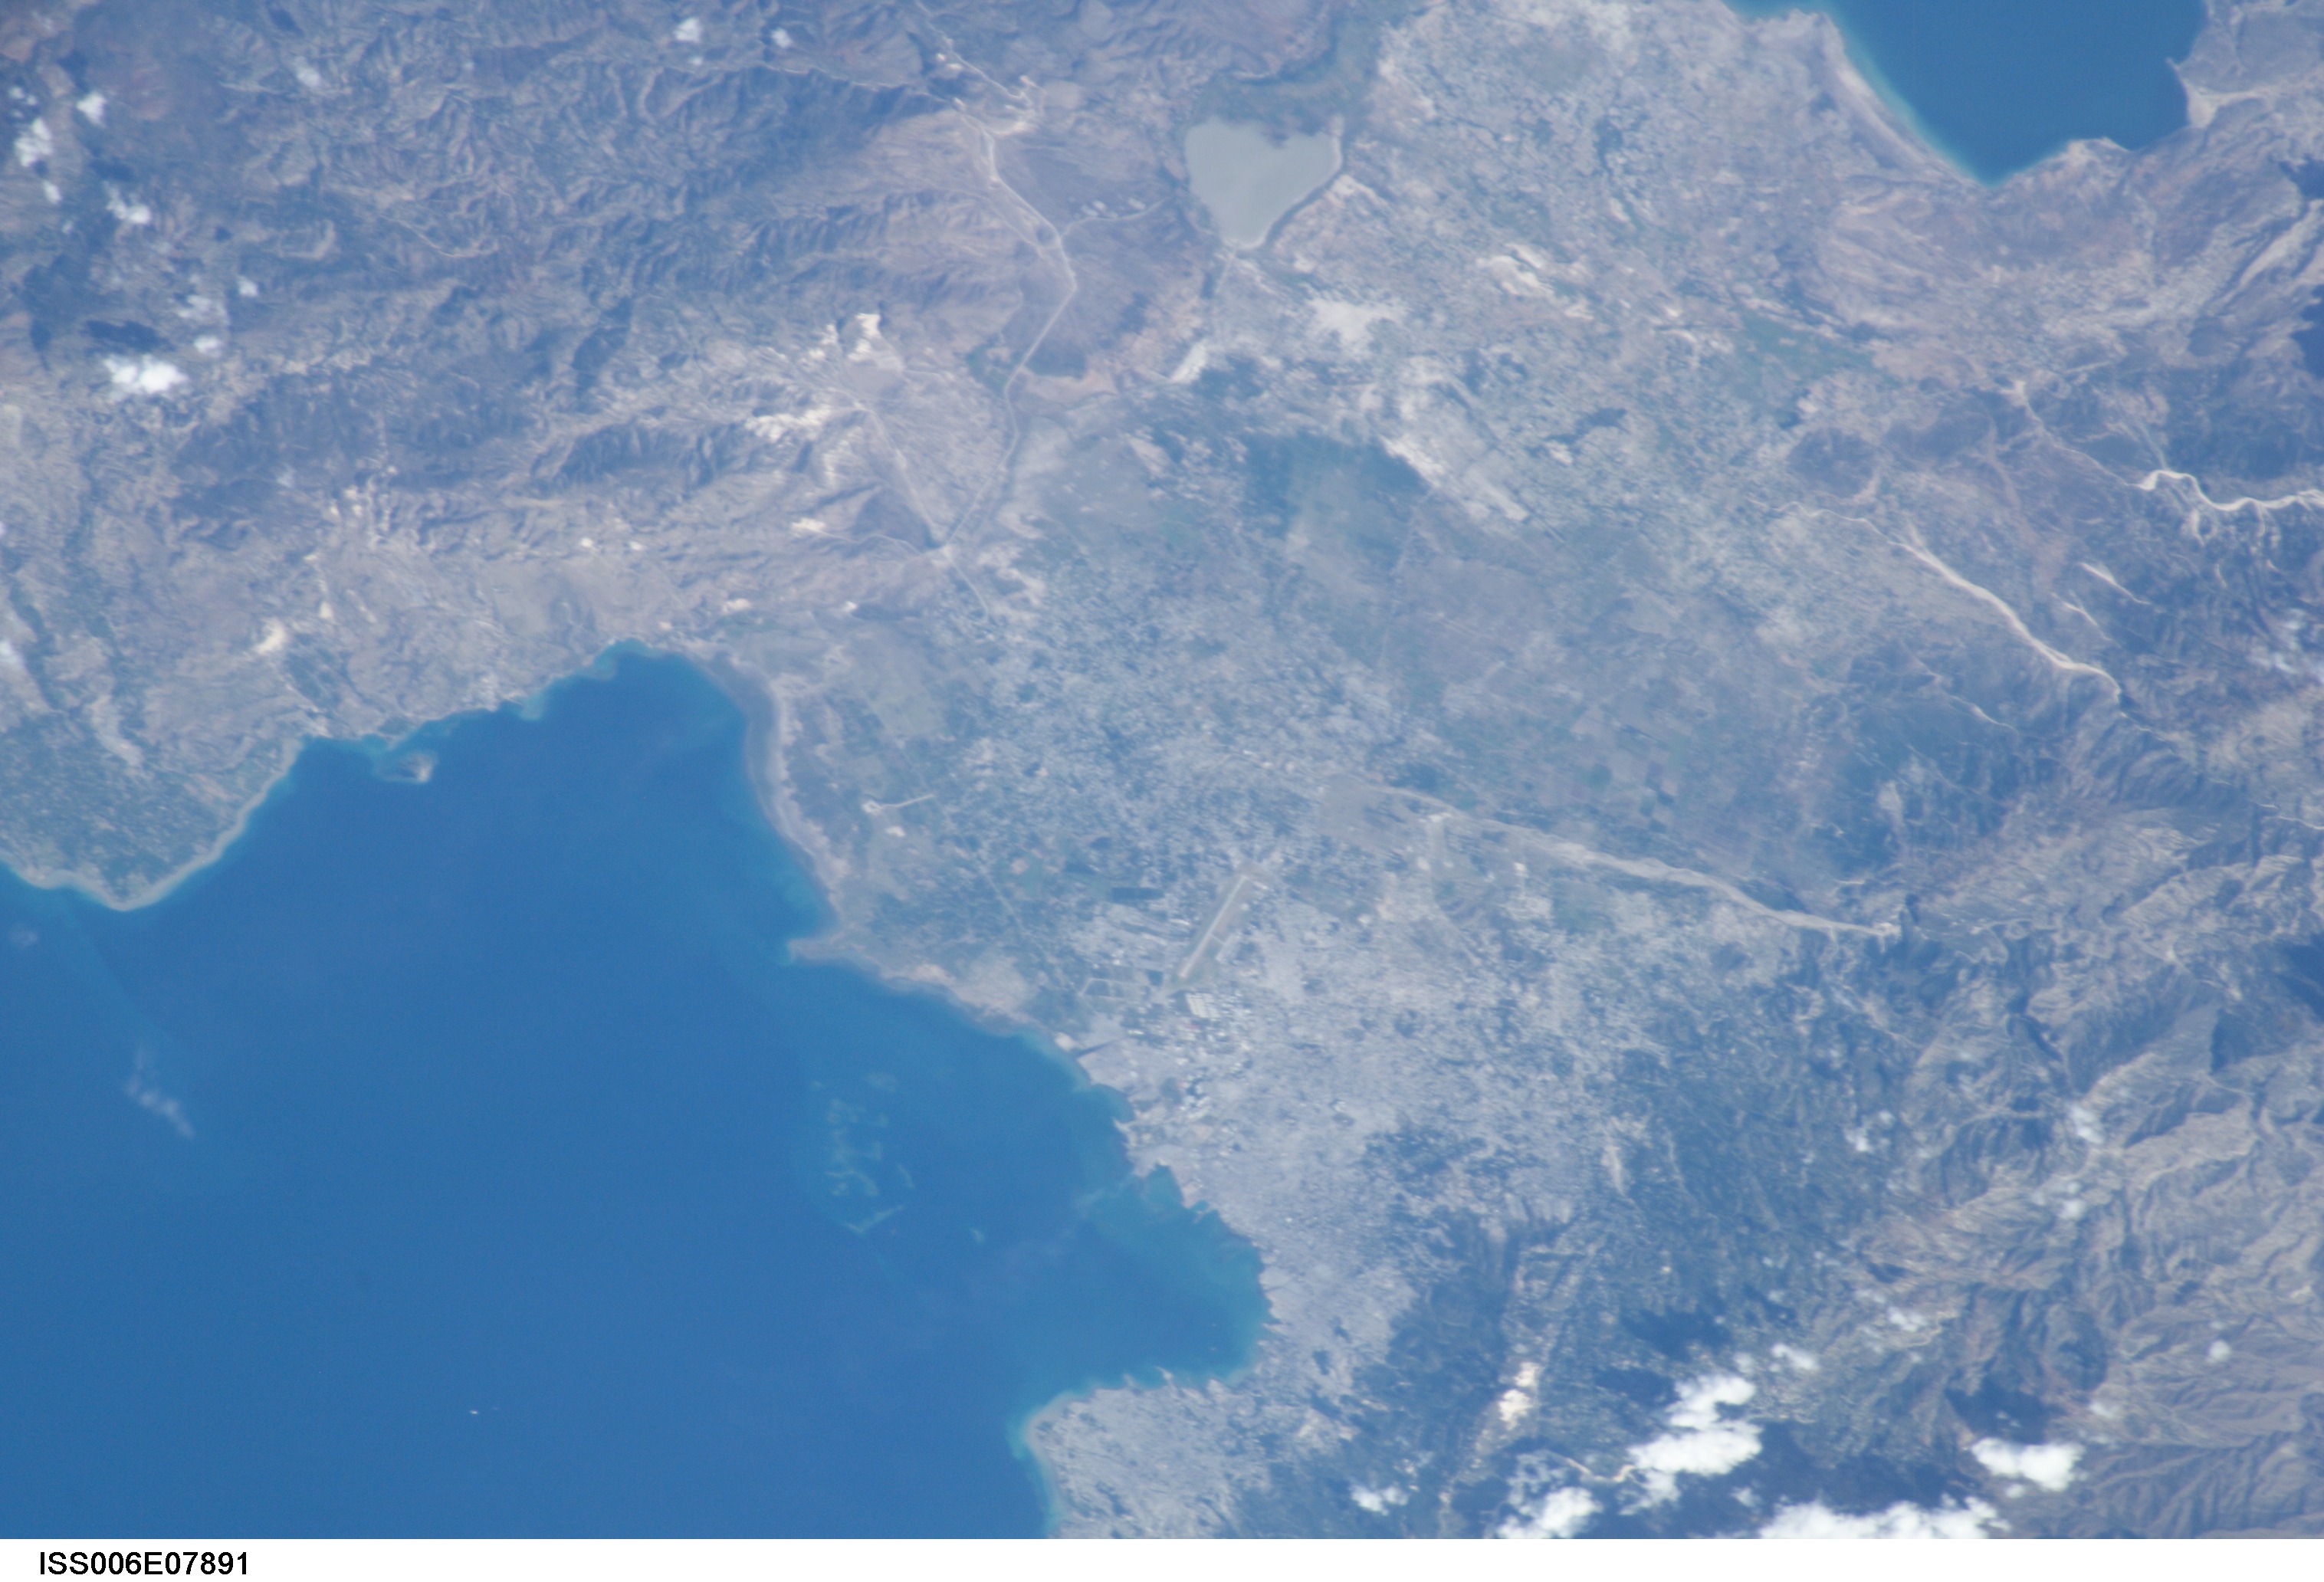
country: HAITI
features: GONAVE GULF, PORT-AU-PRINCE
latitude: 18.5
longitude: -72.5
